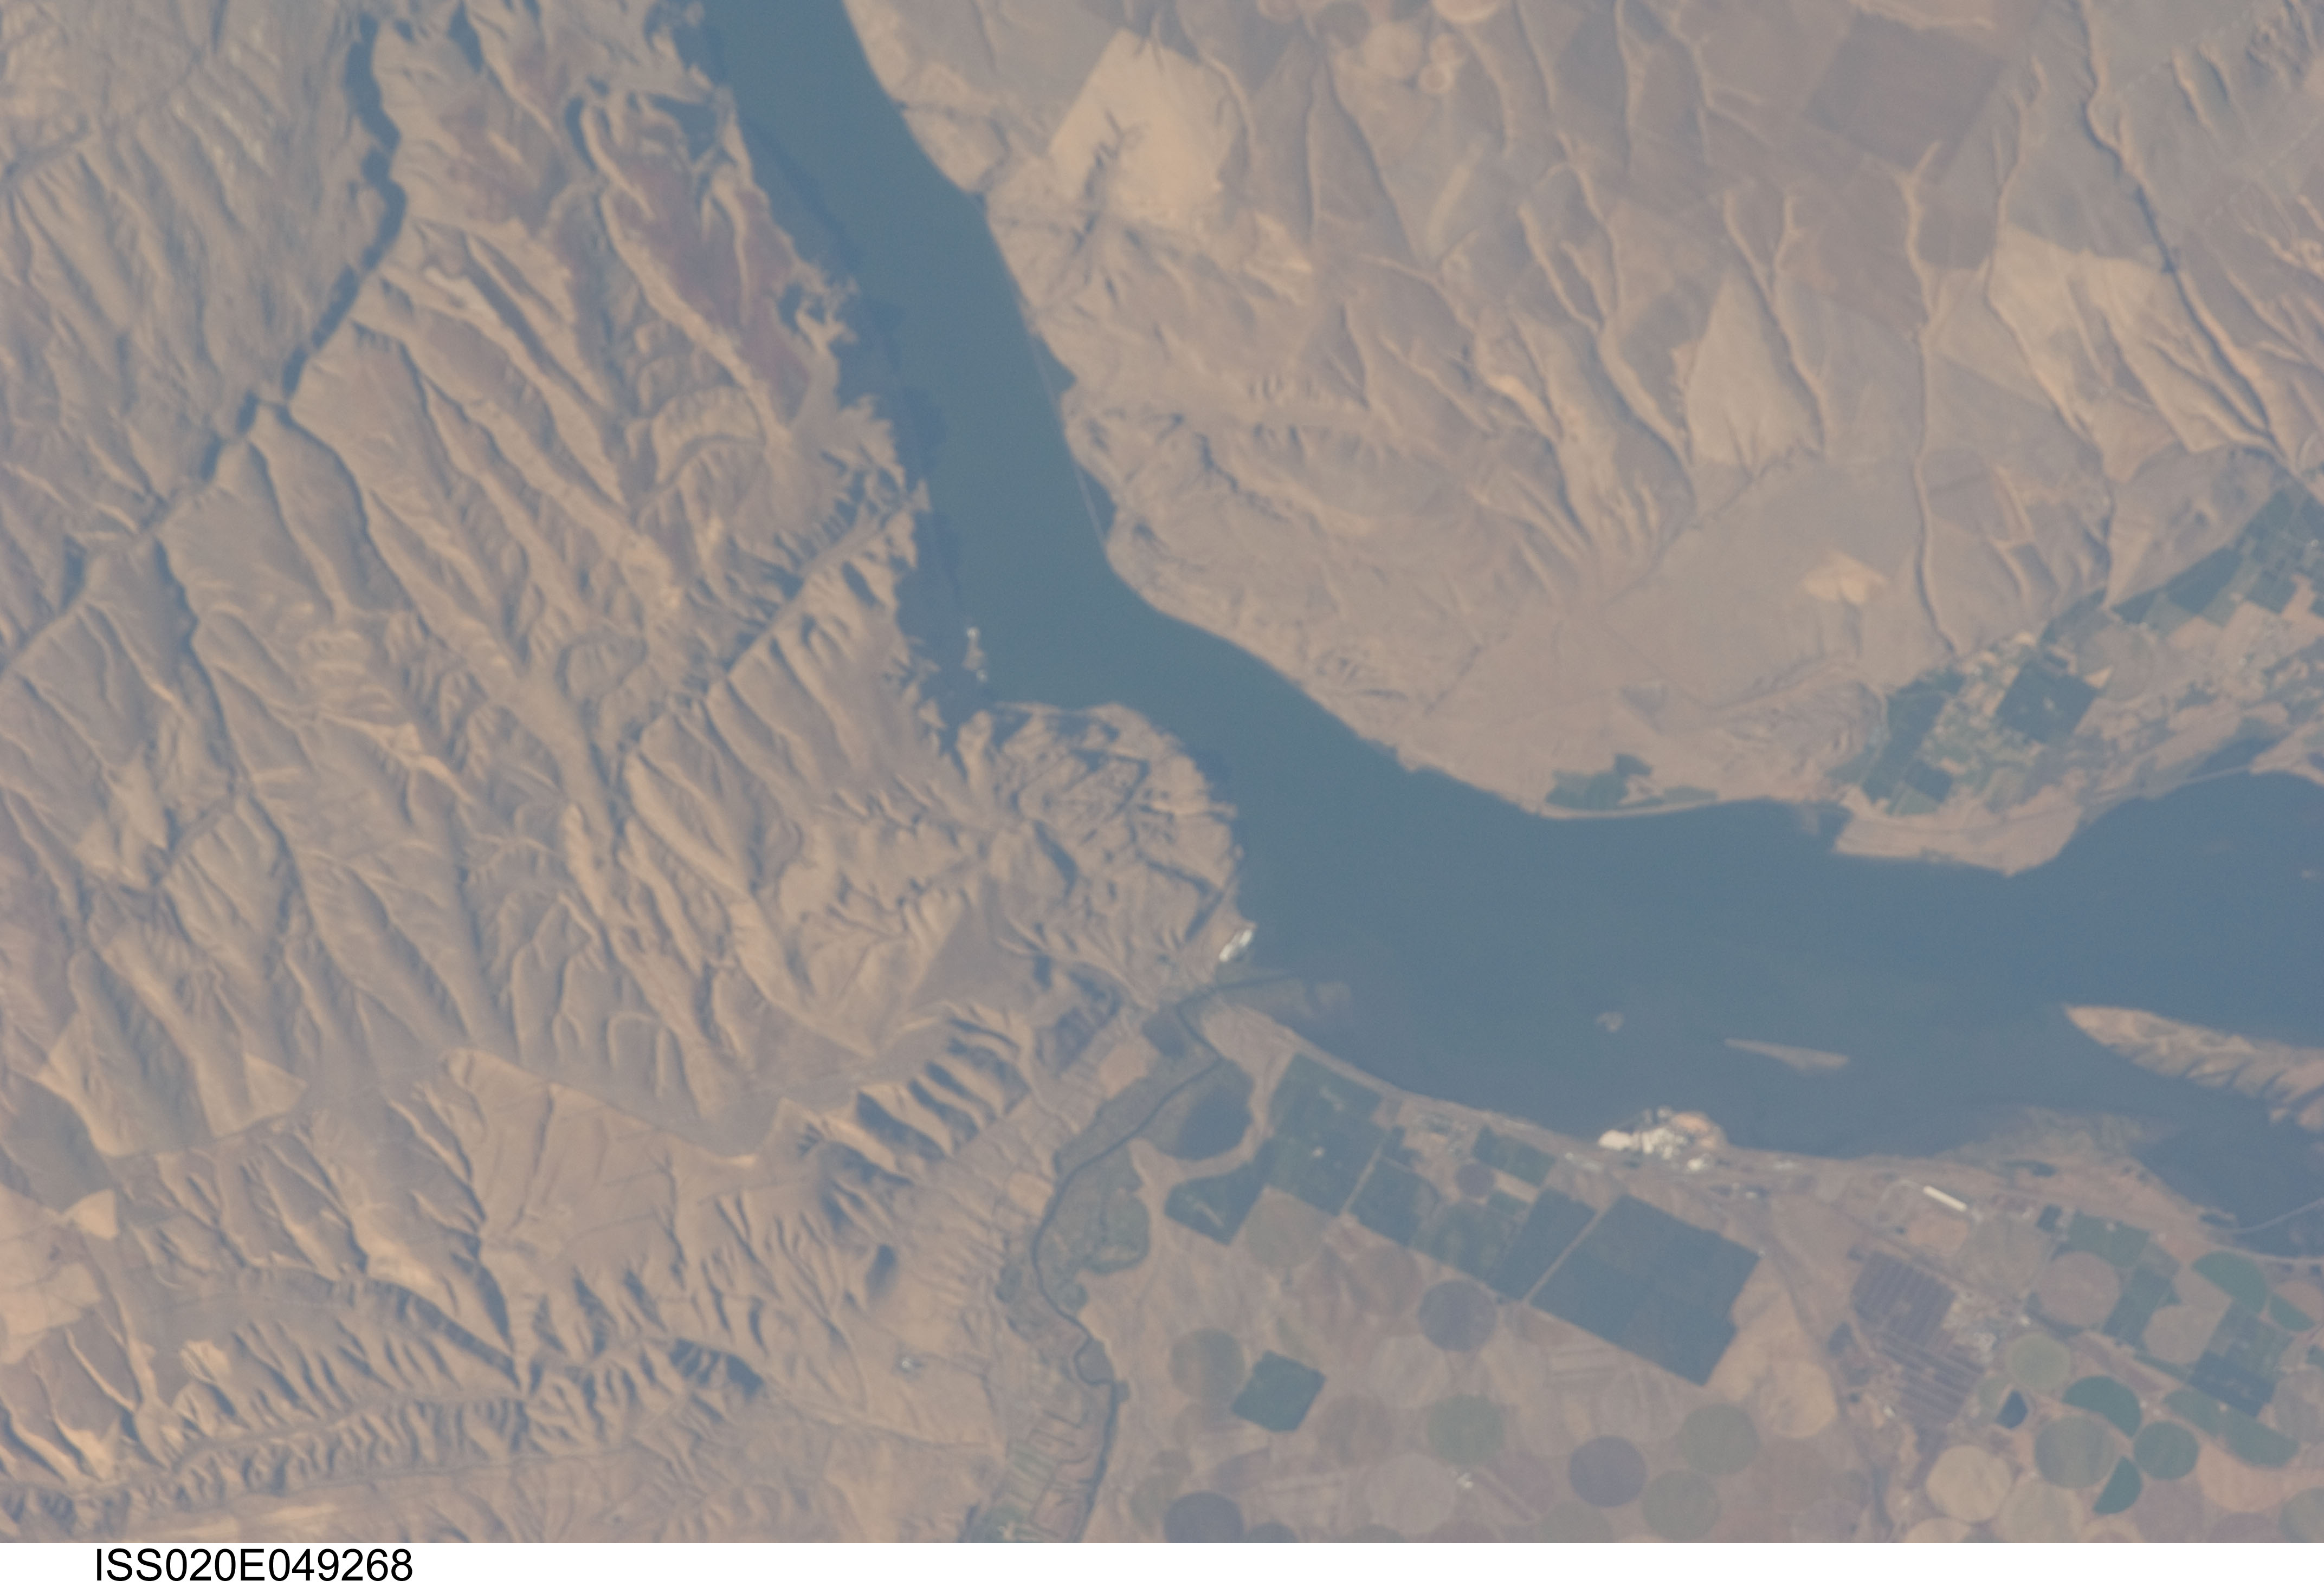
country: USA-WASHINGTON
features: WALLULA L., COLUMBIA R., AGR.
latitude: 46.0
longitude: -118.9
